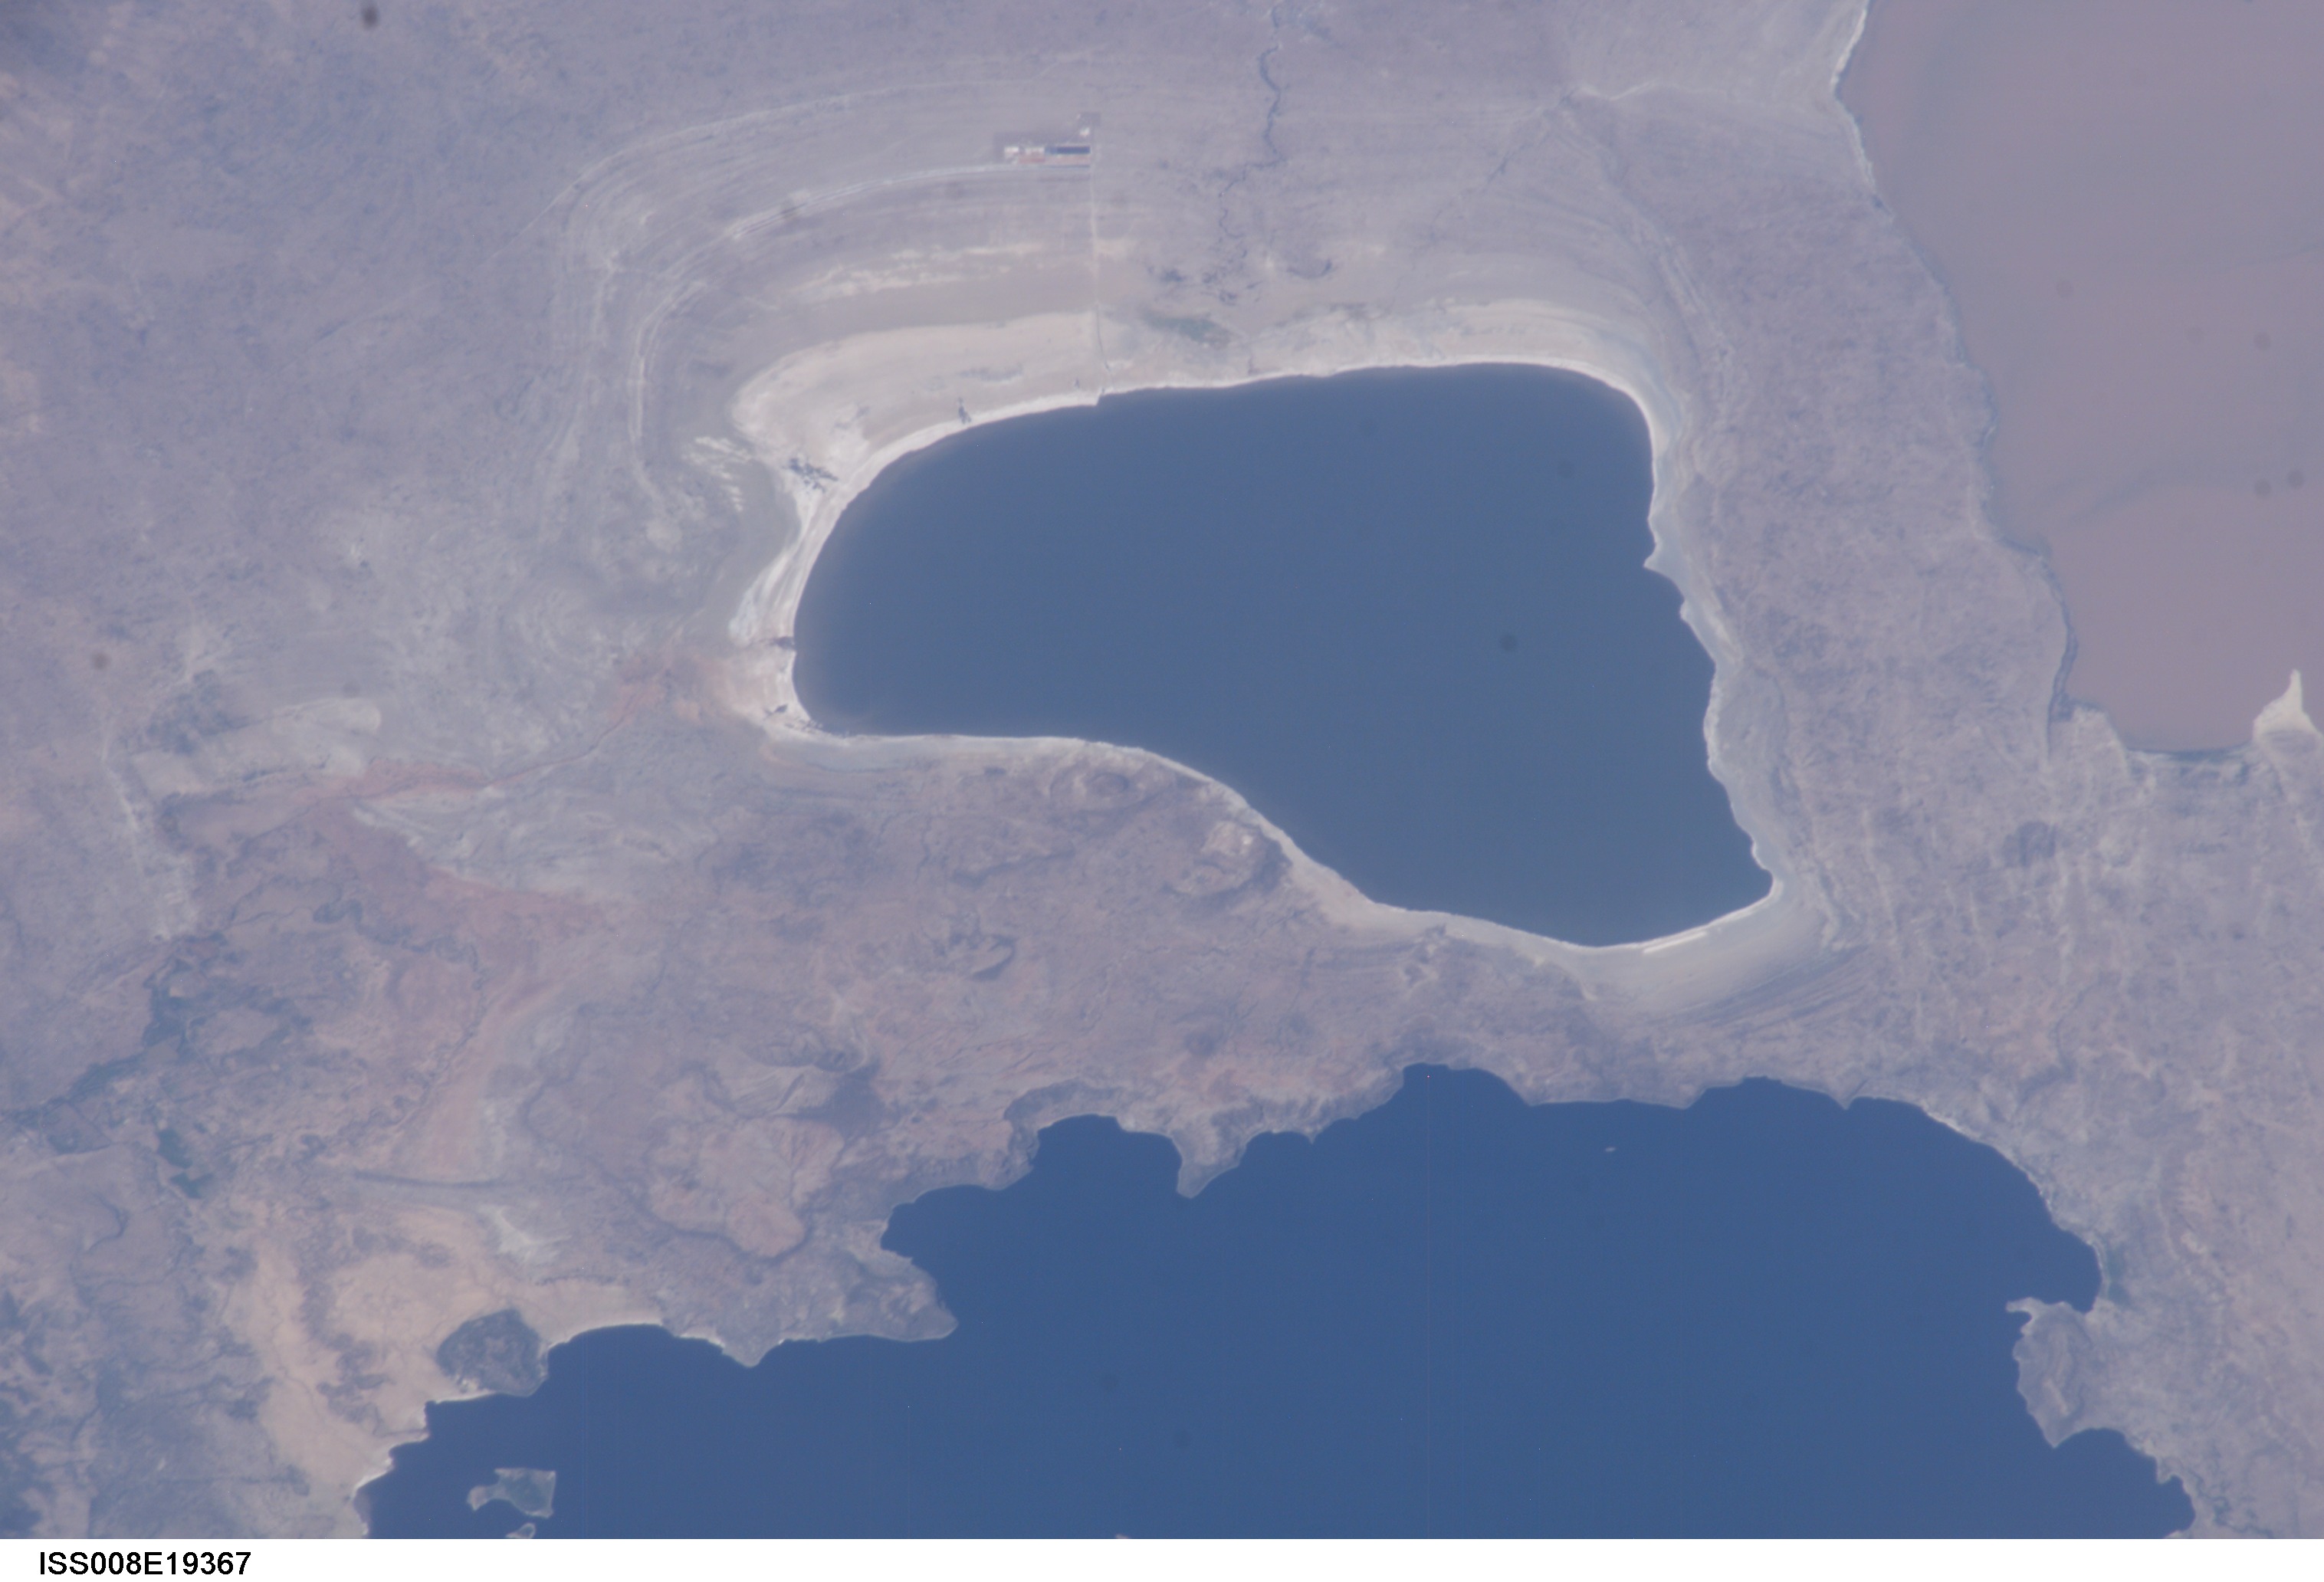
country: ETHIOPIA
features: ABIJATTA LAKE, SHALA LAKE
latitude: 7.6
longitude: 38.6
